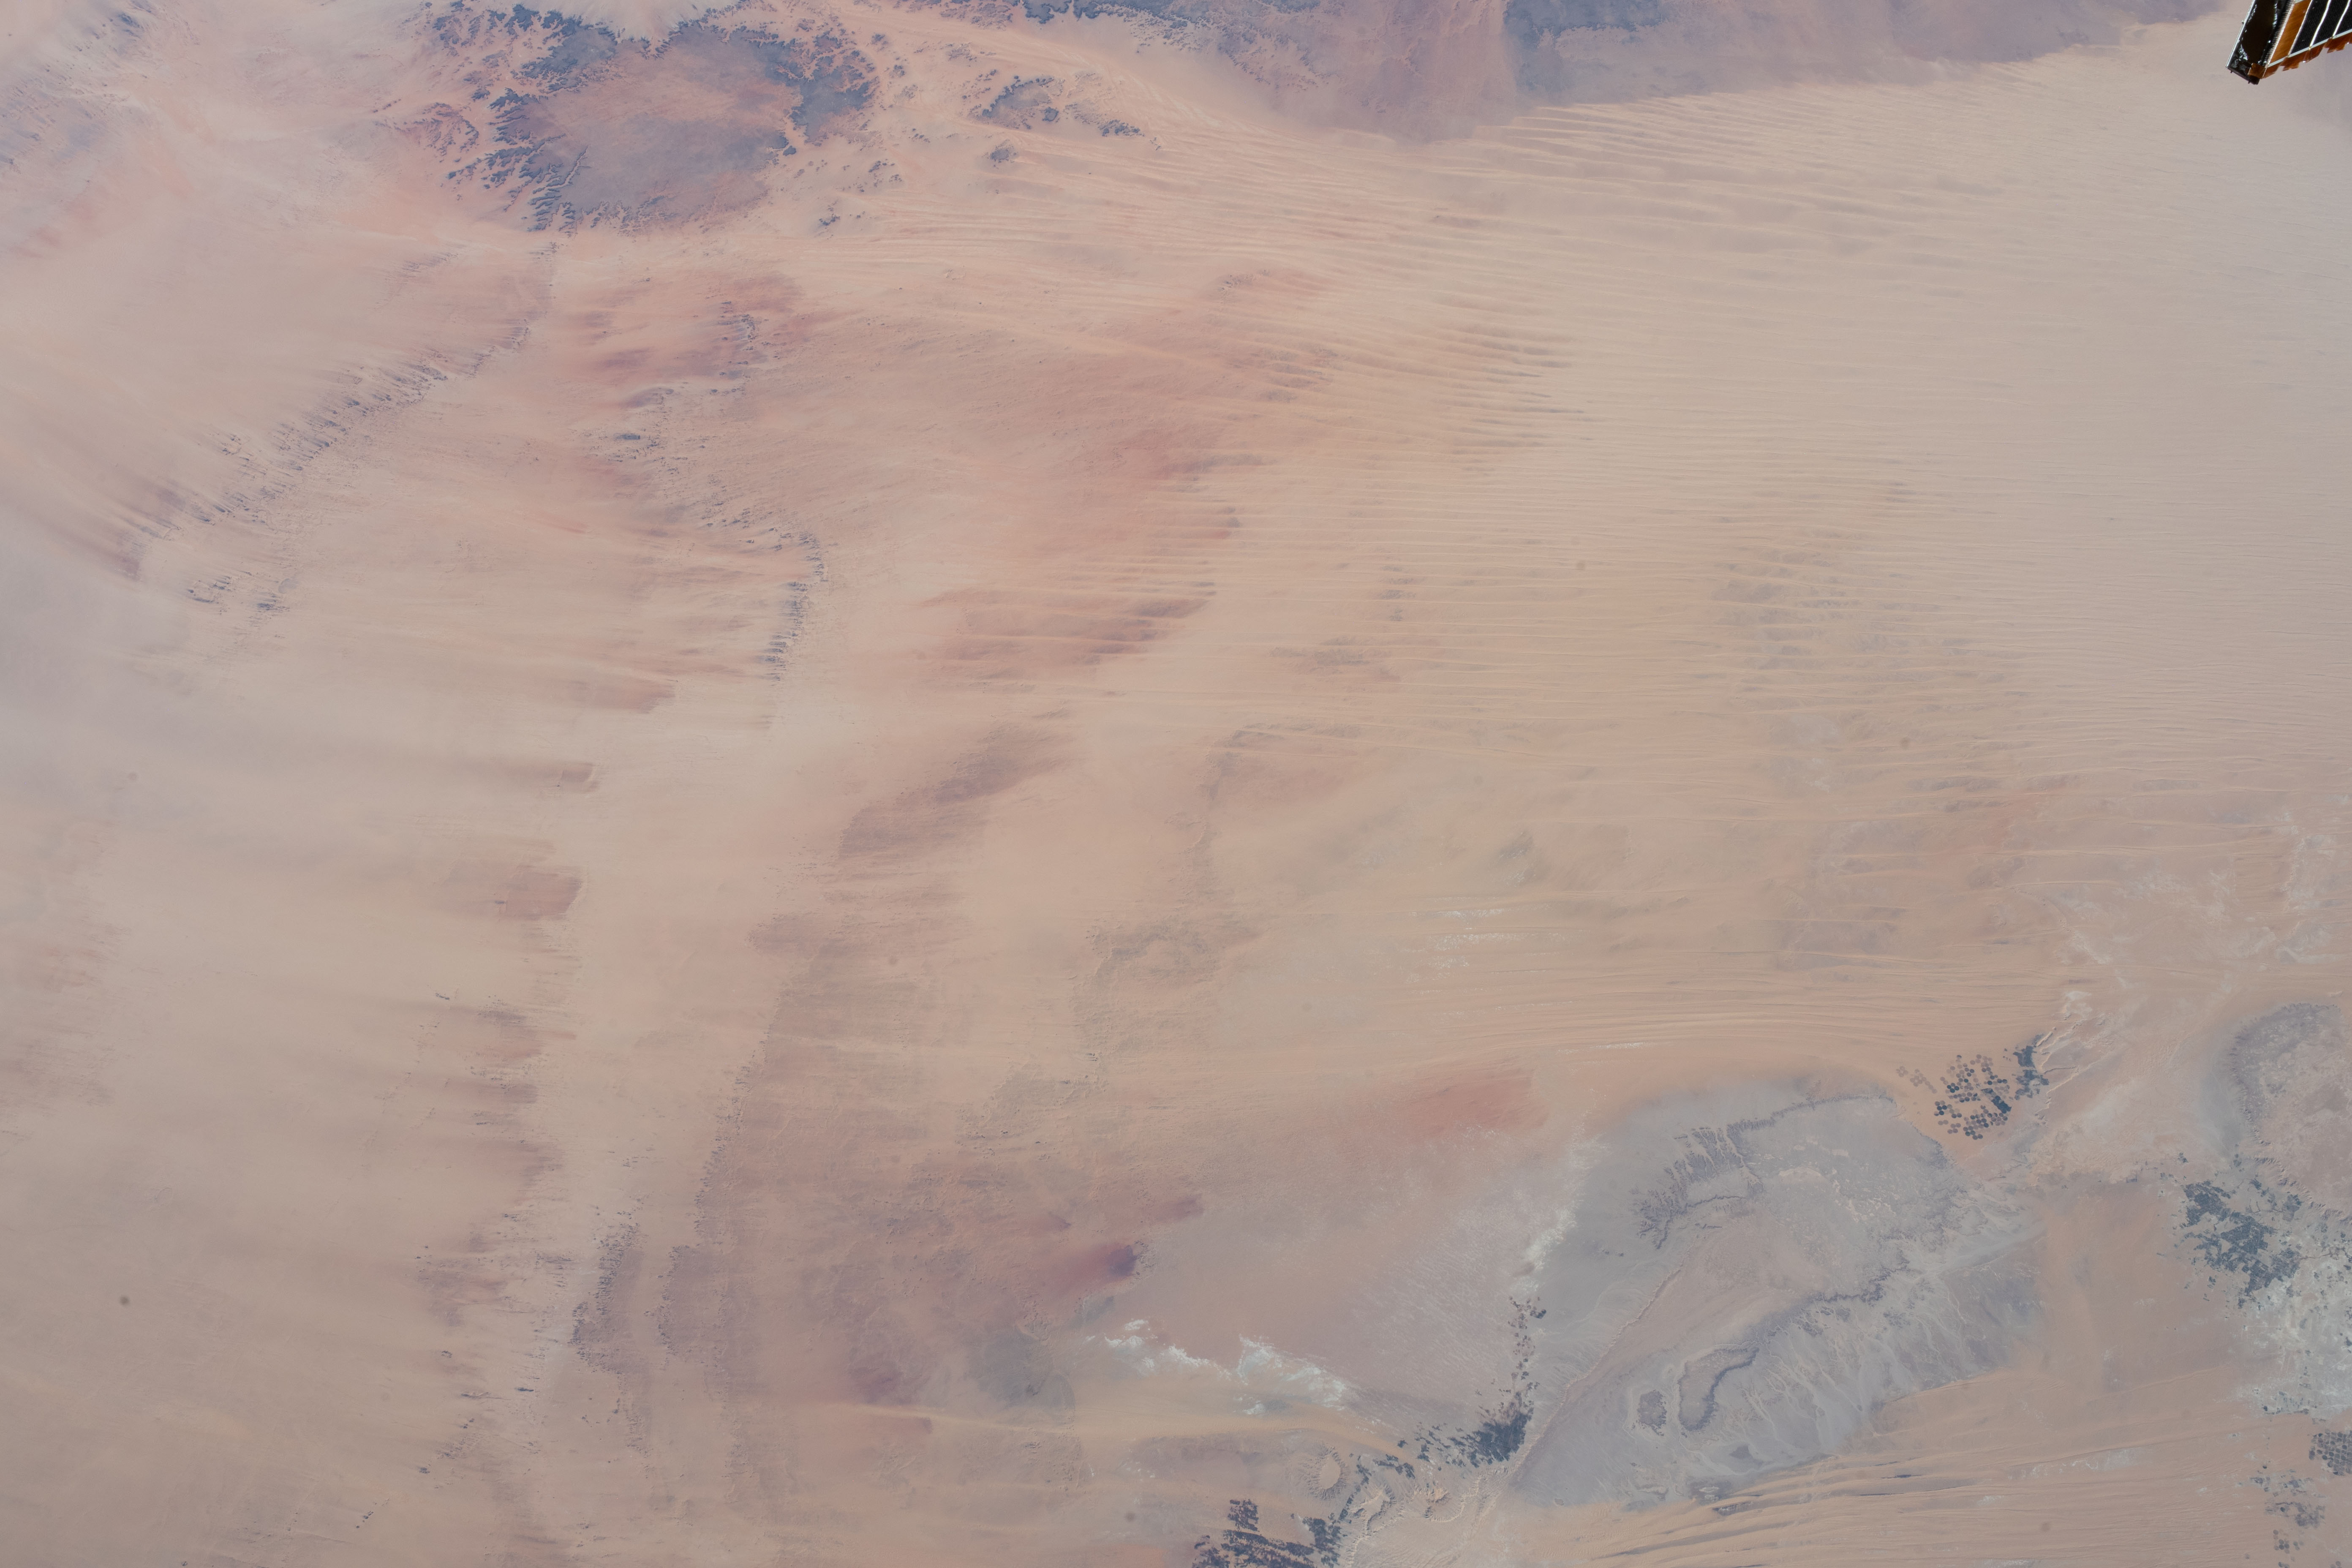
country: EGYPT
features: SAHARA DESERT
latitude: 26.0
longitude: 27.5
